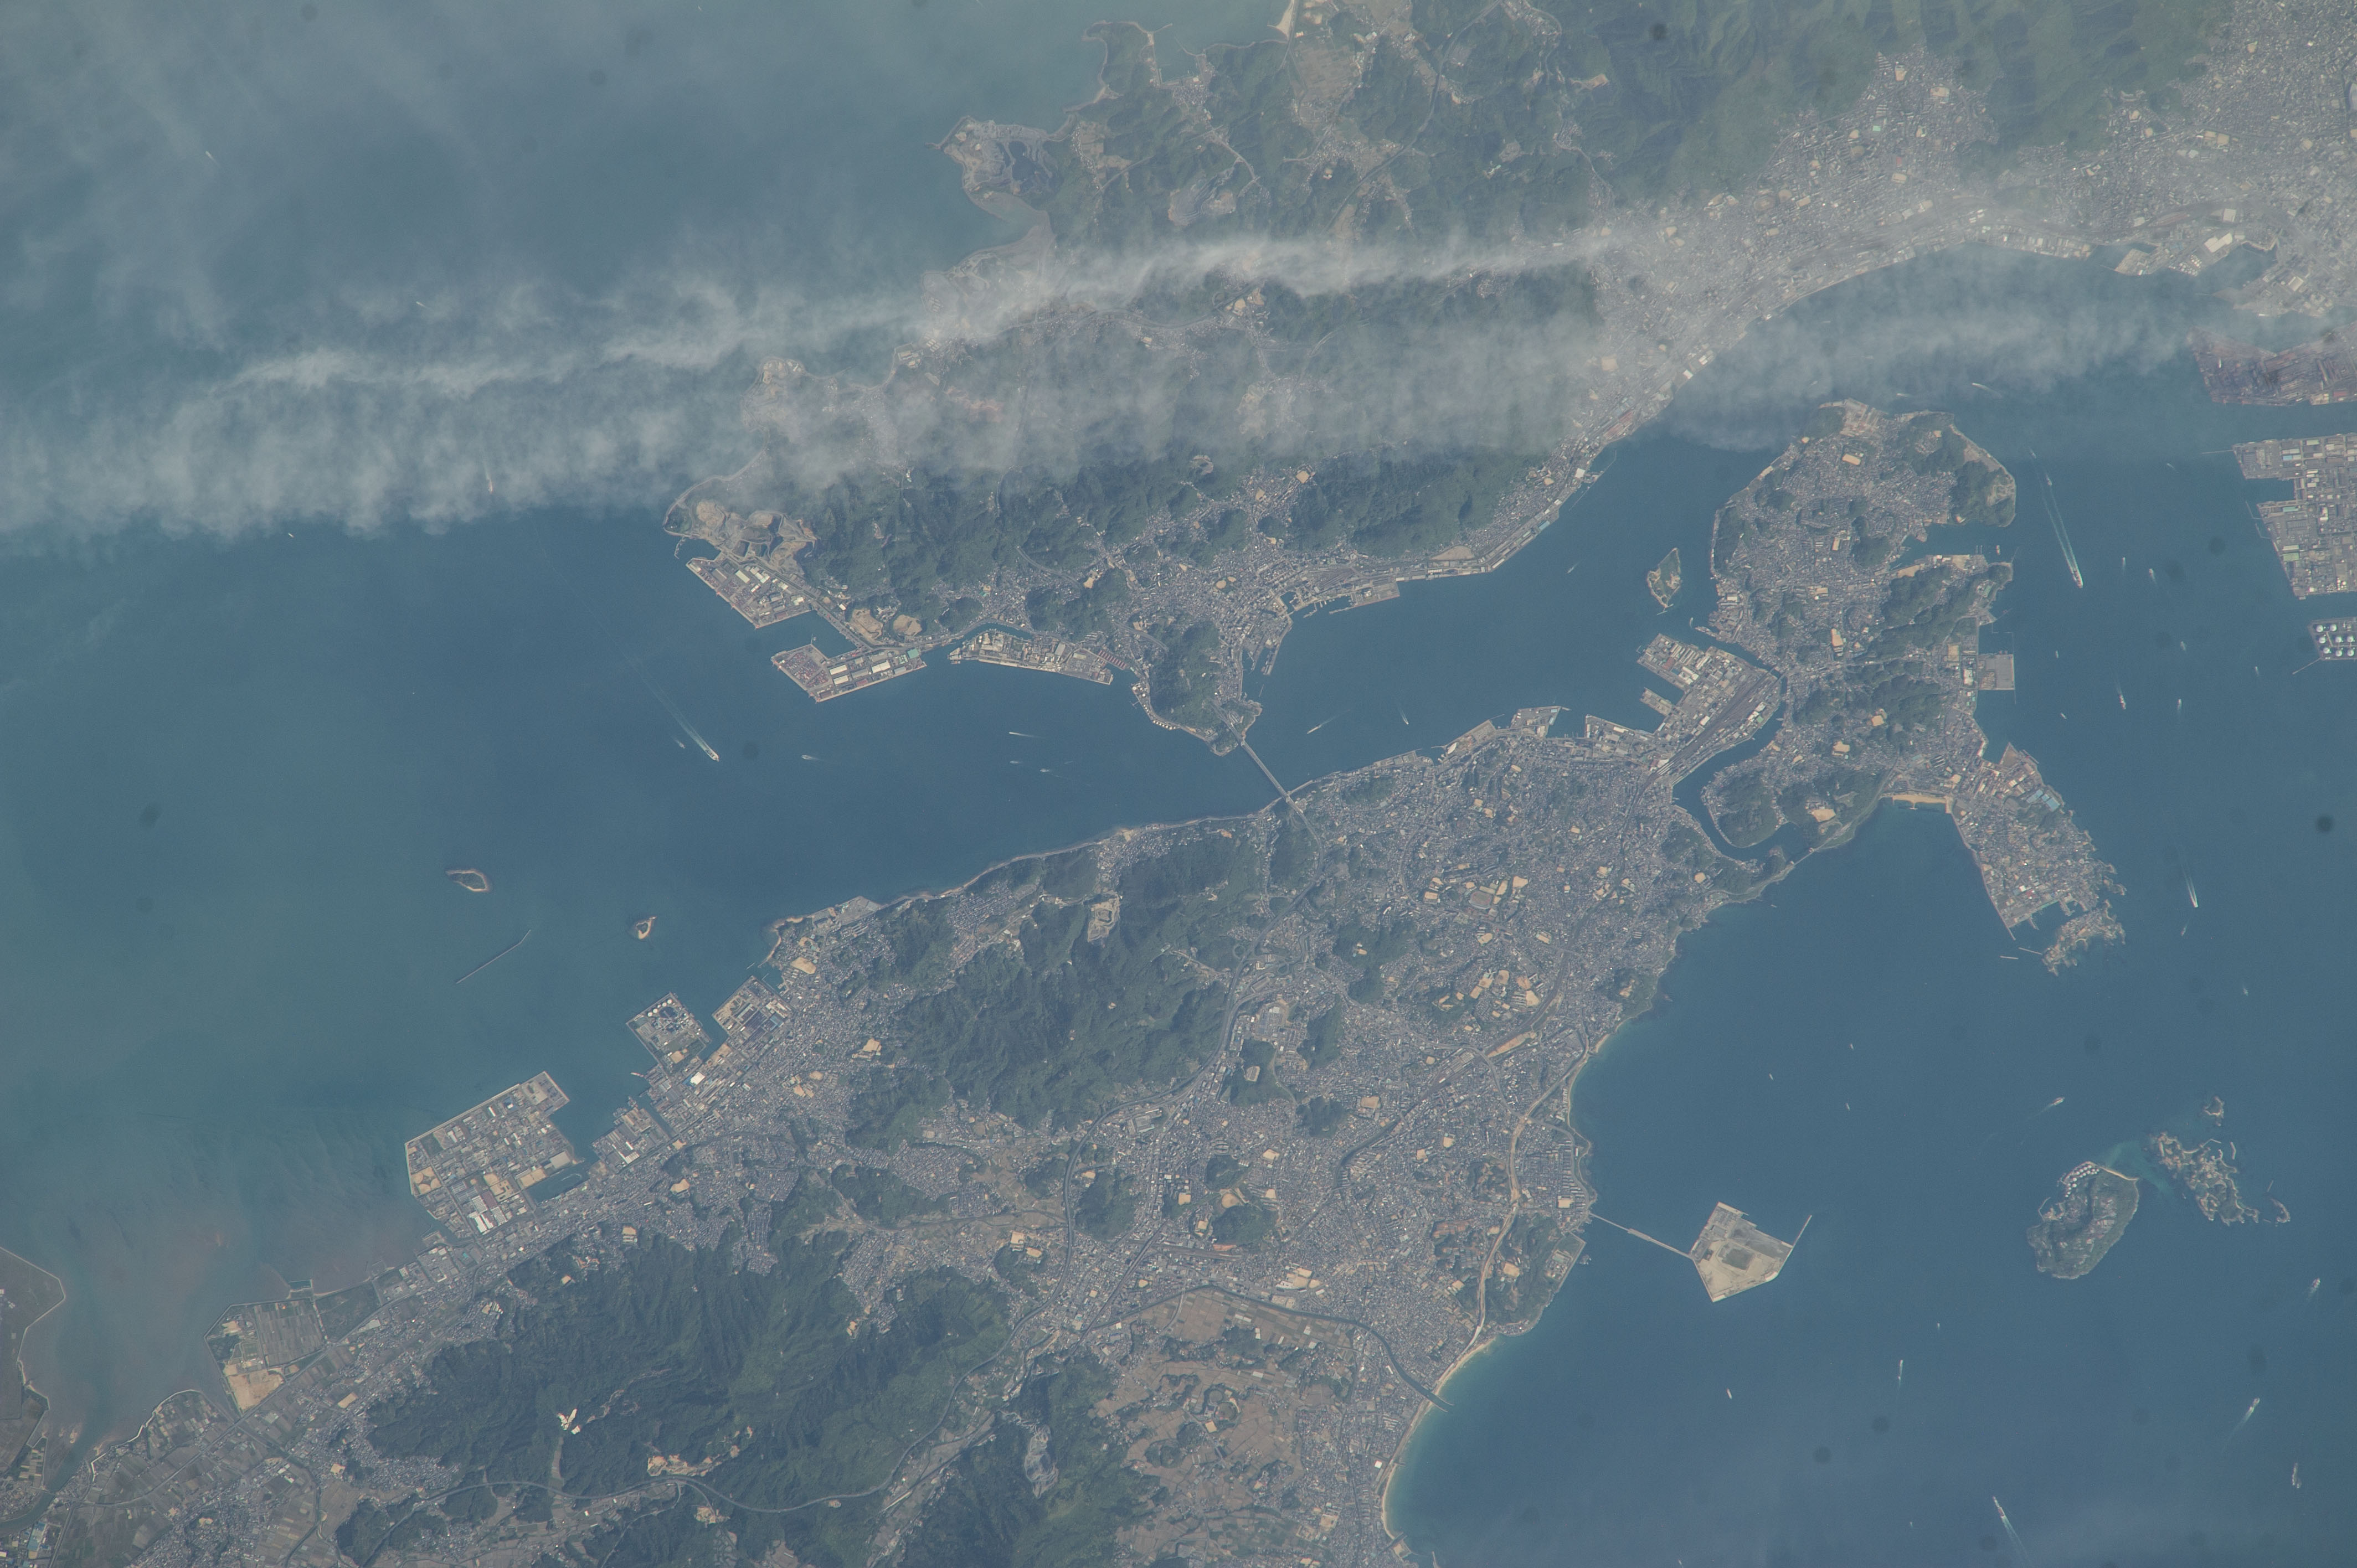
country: JAPAN
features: SUO-NADA SEA, SHIMONOSEKI, KOKURA RIVER, MOUNTAINS, DAIKARATOVAMA
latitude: 34.0
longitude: 131.0
